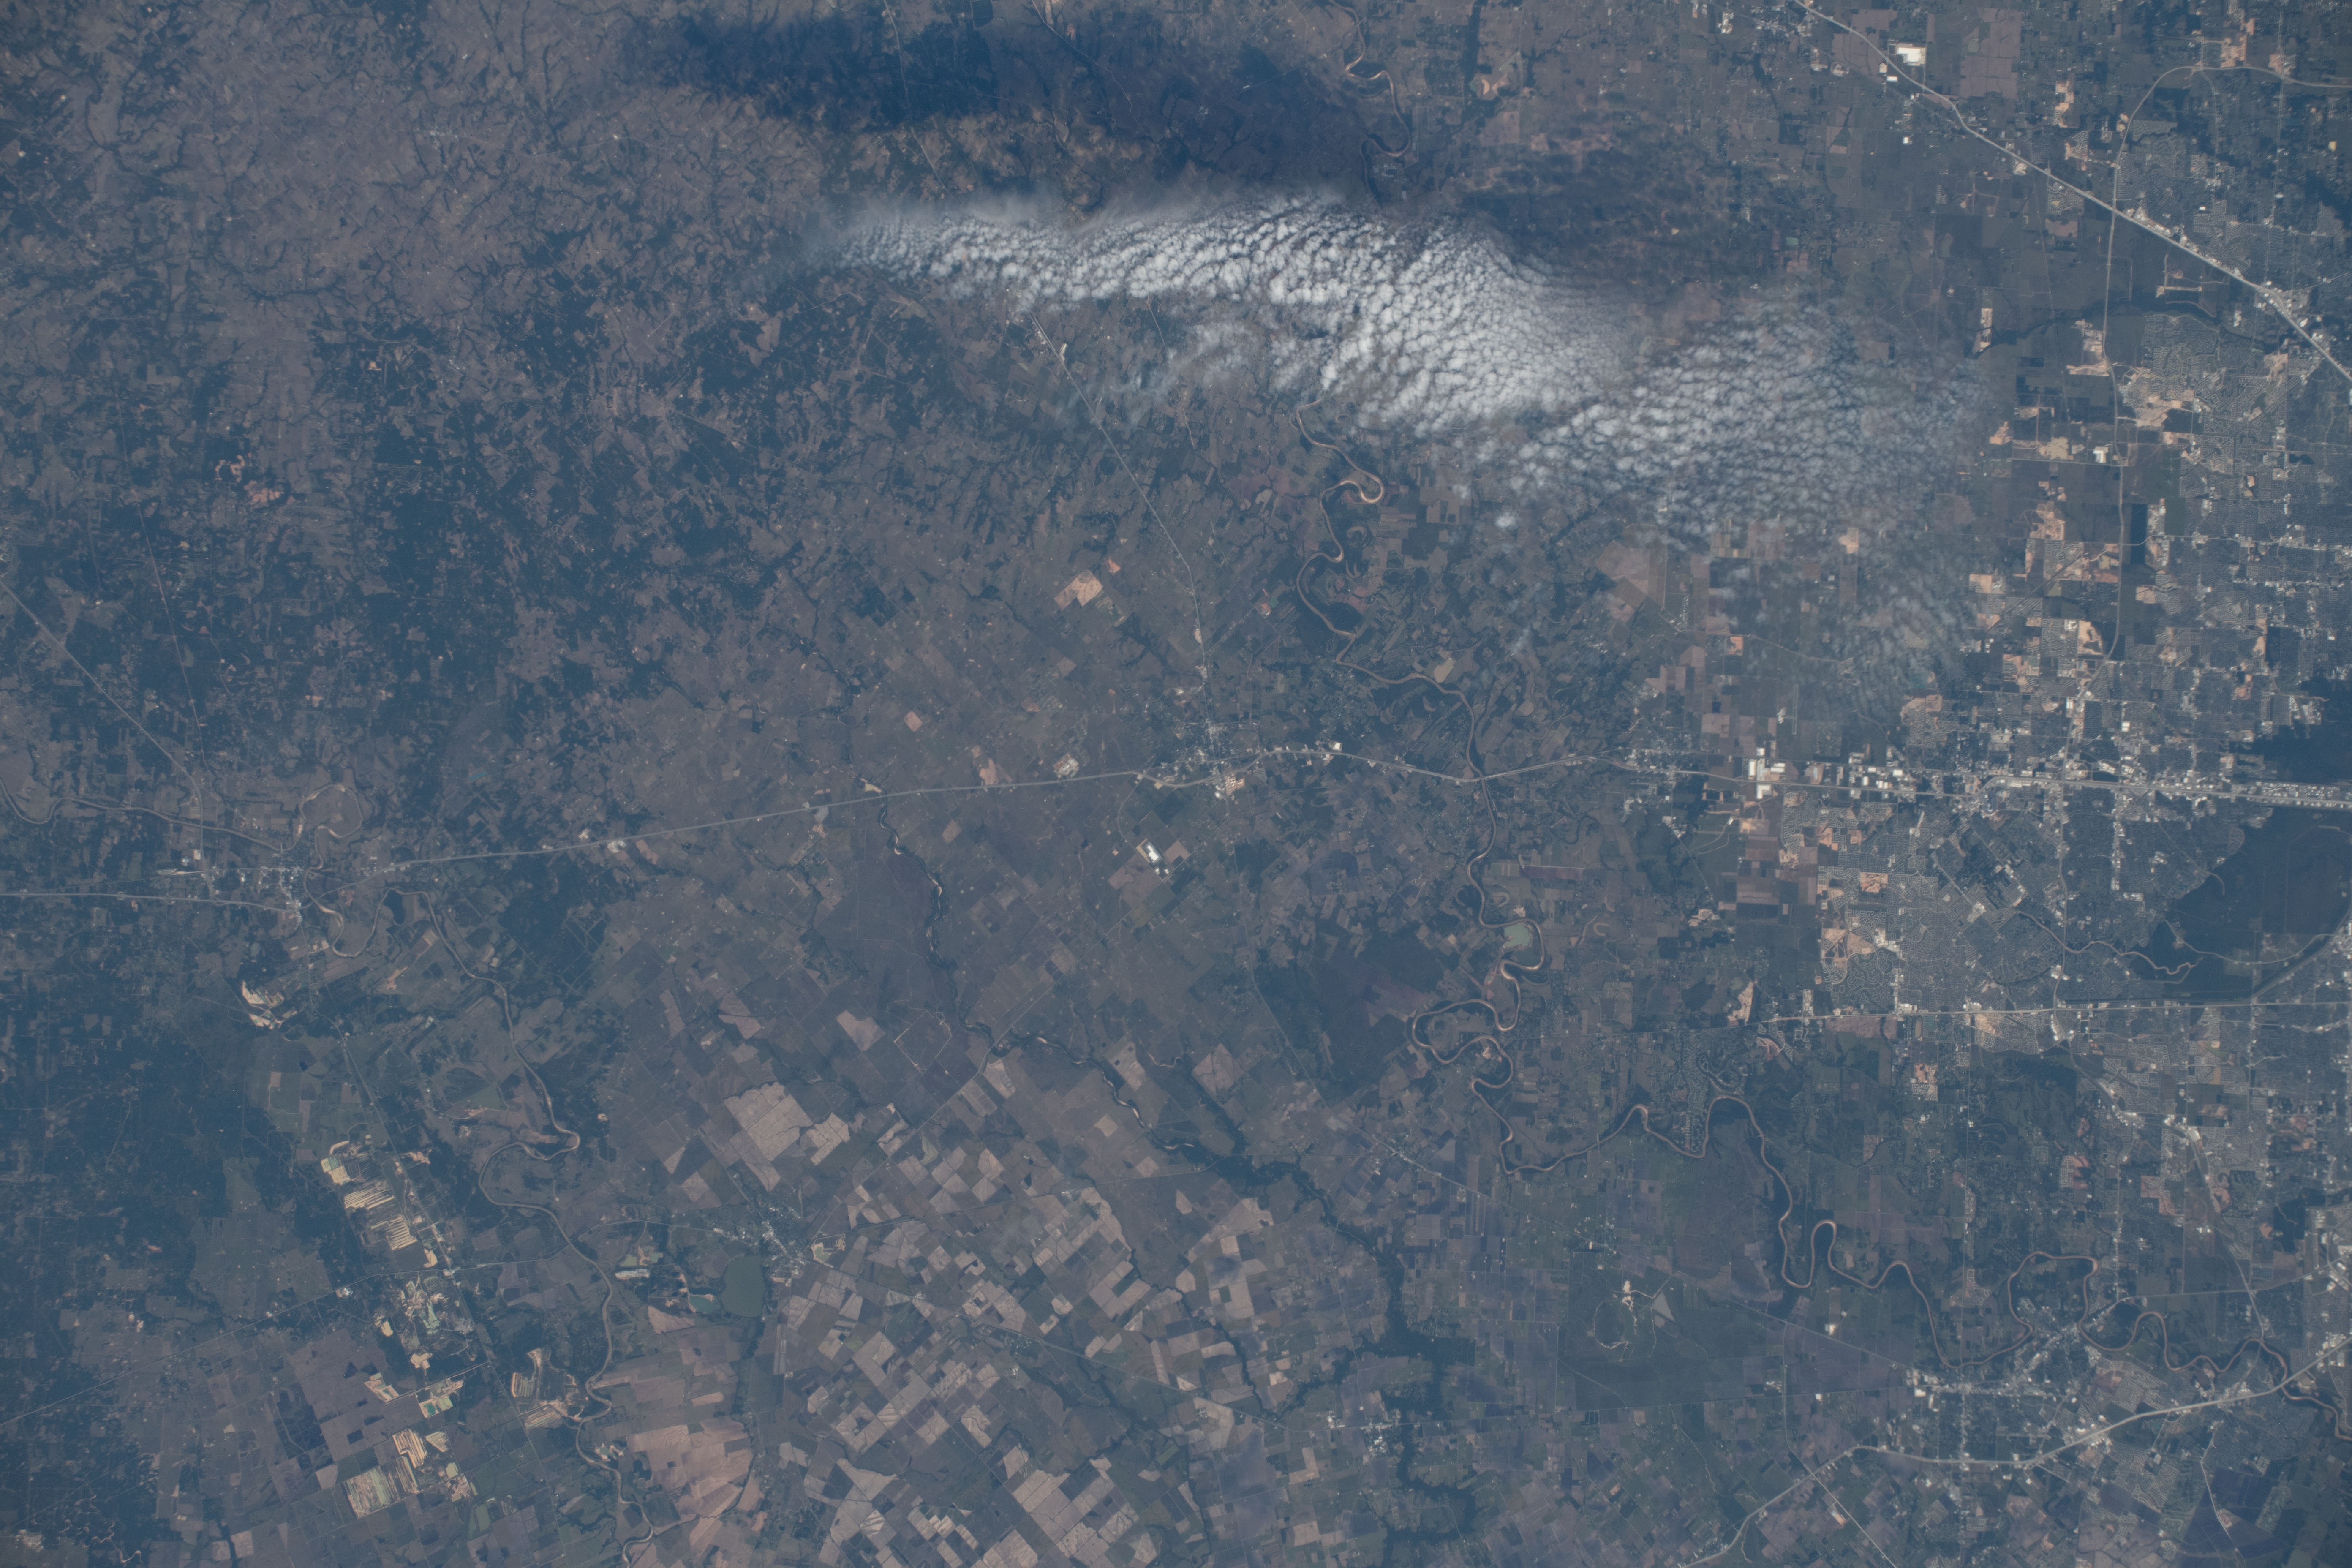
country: USA-TEXAS
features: KATY
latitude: 29.8
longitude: -96.1
